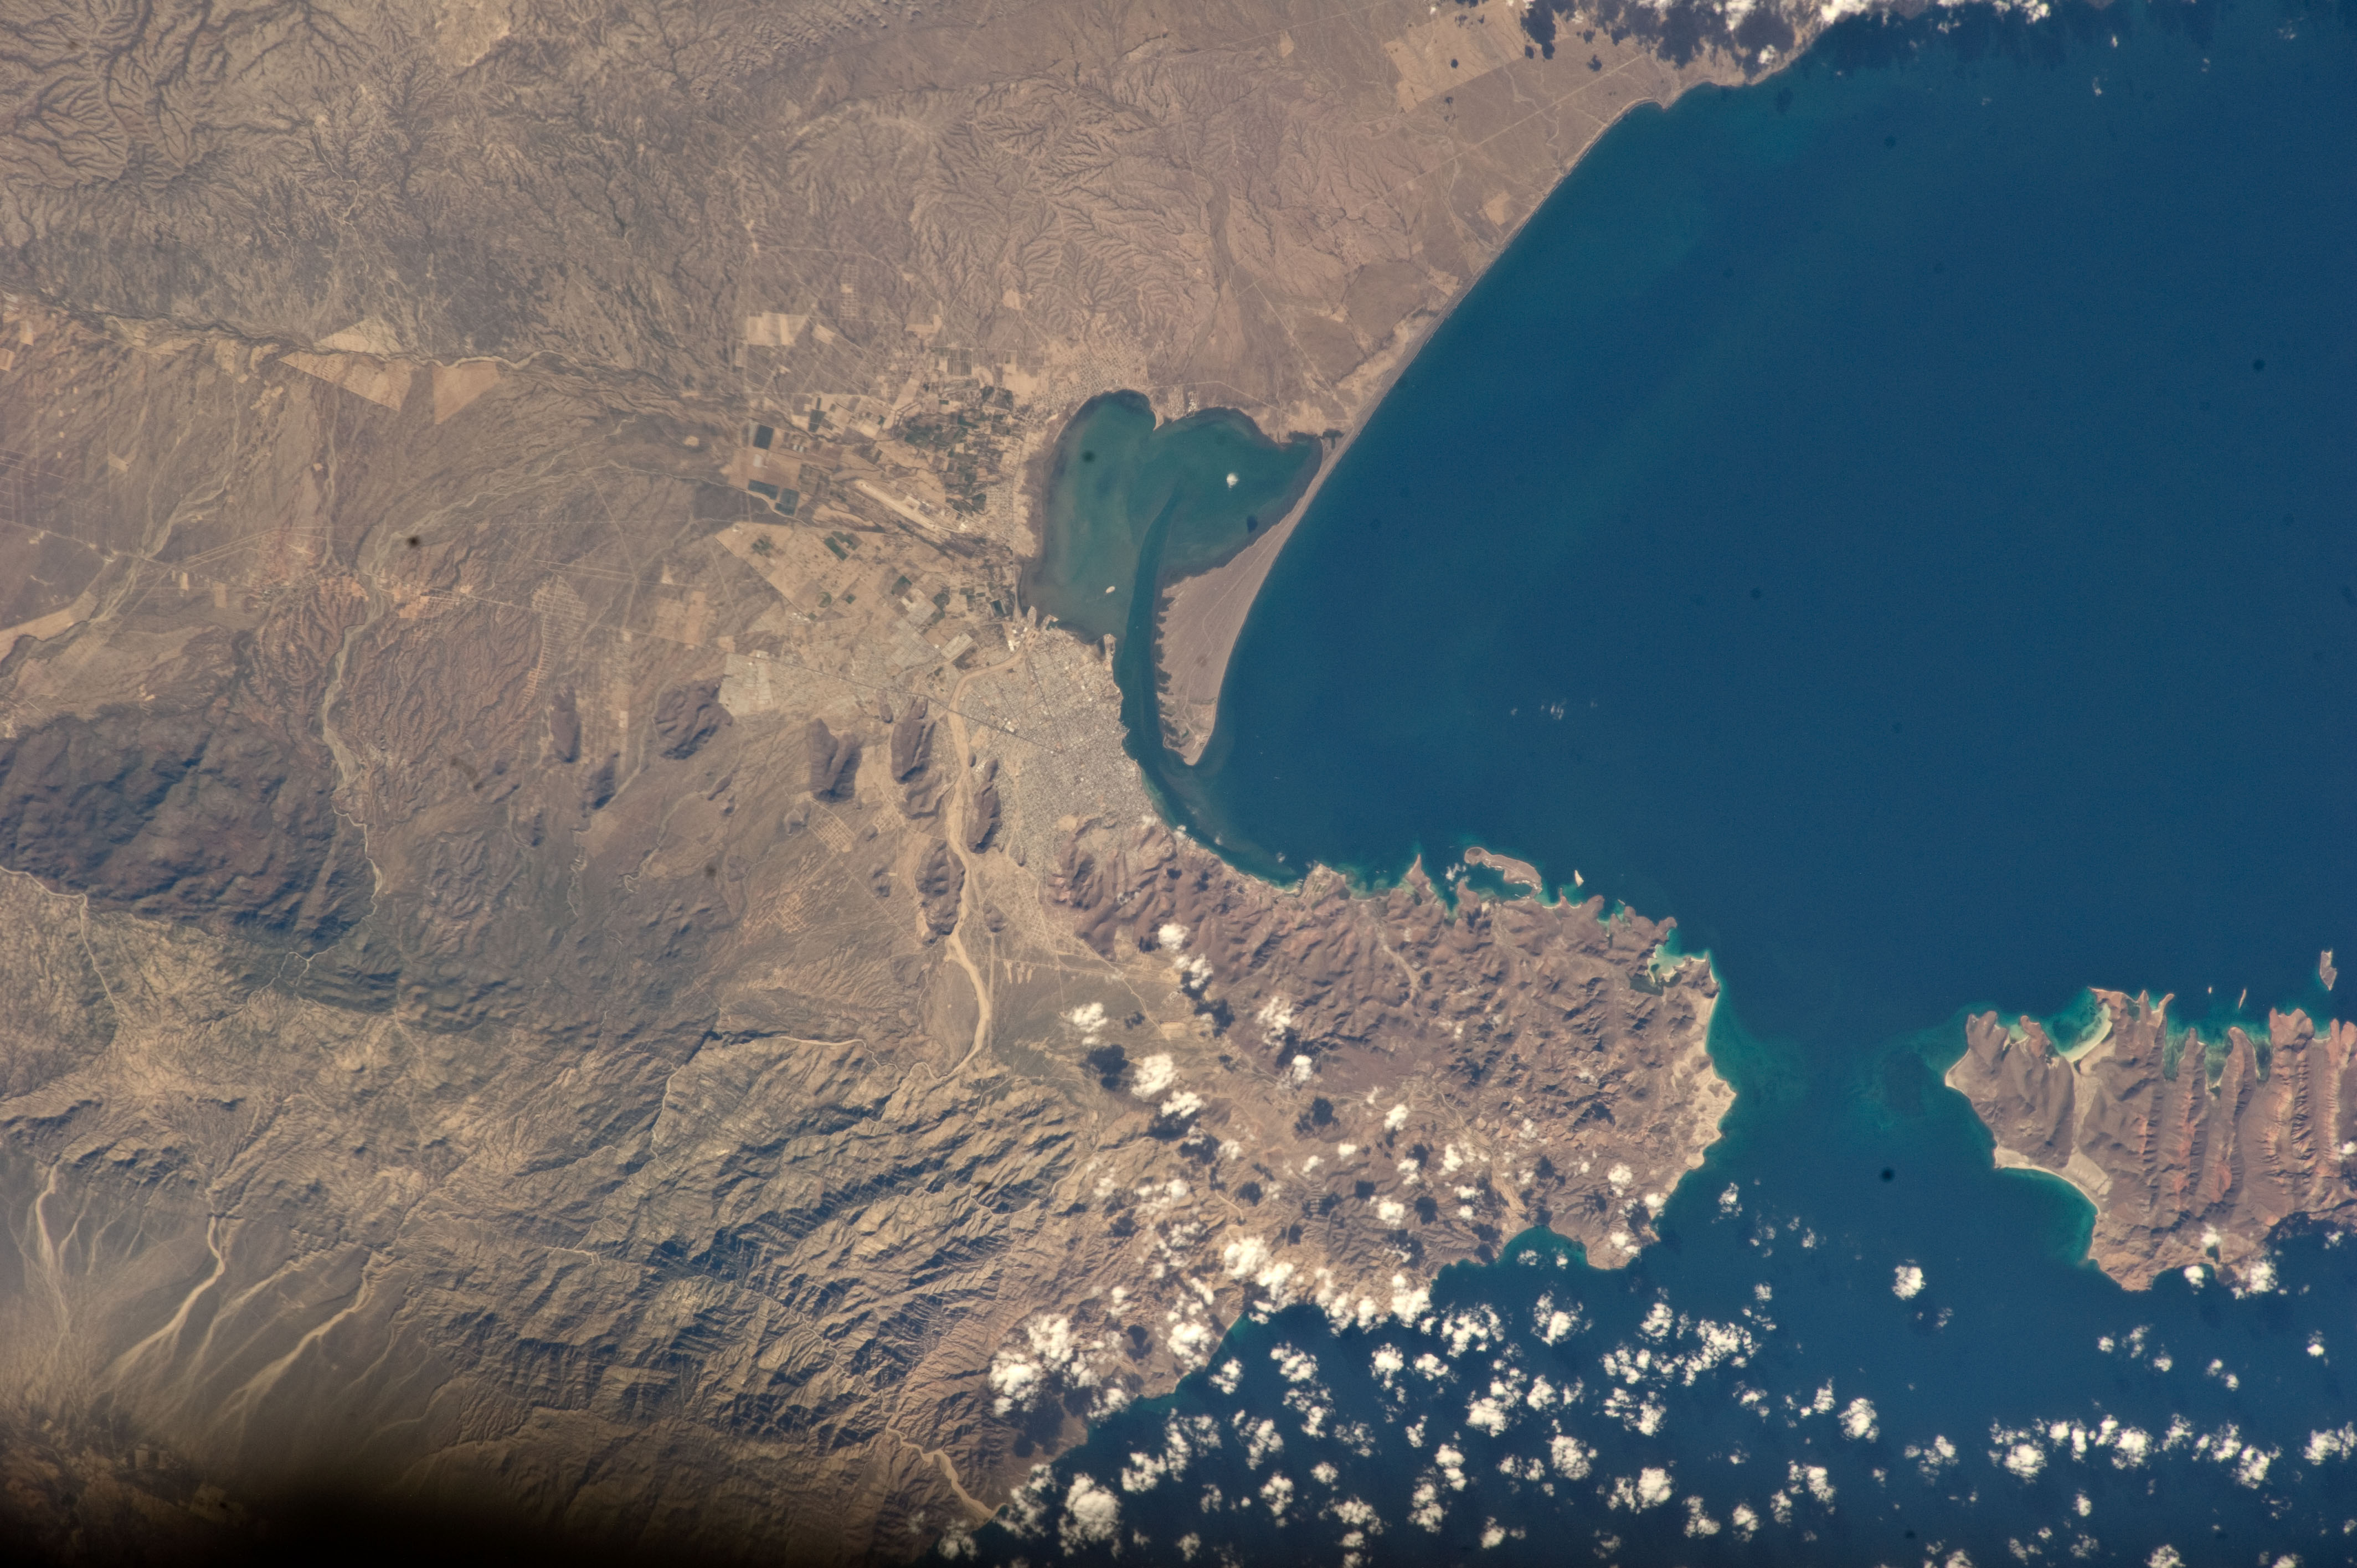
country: MEXICO
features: LA PAZ BAY, ENSENADA LA PAZ, LA PAZ, ESPIRITU SANTO I., AGR.
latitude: 24.2
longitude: -110.3
